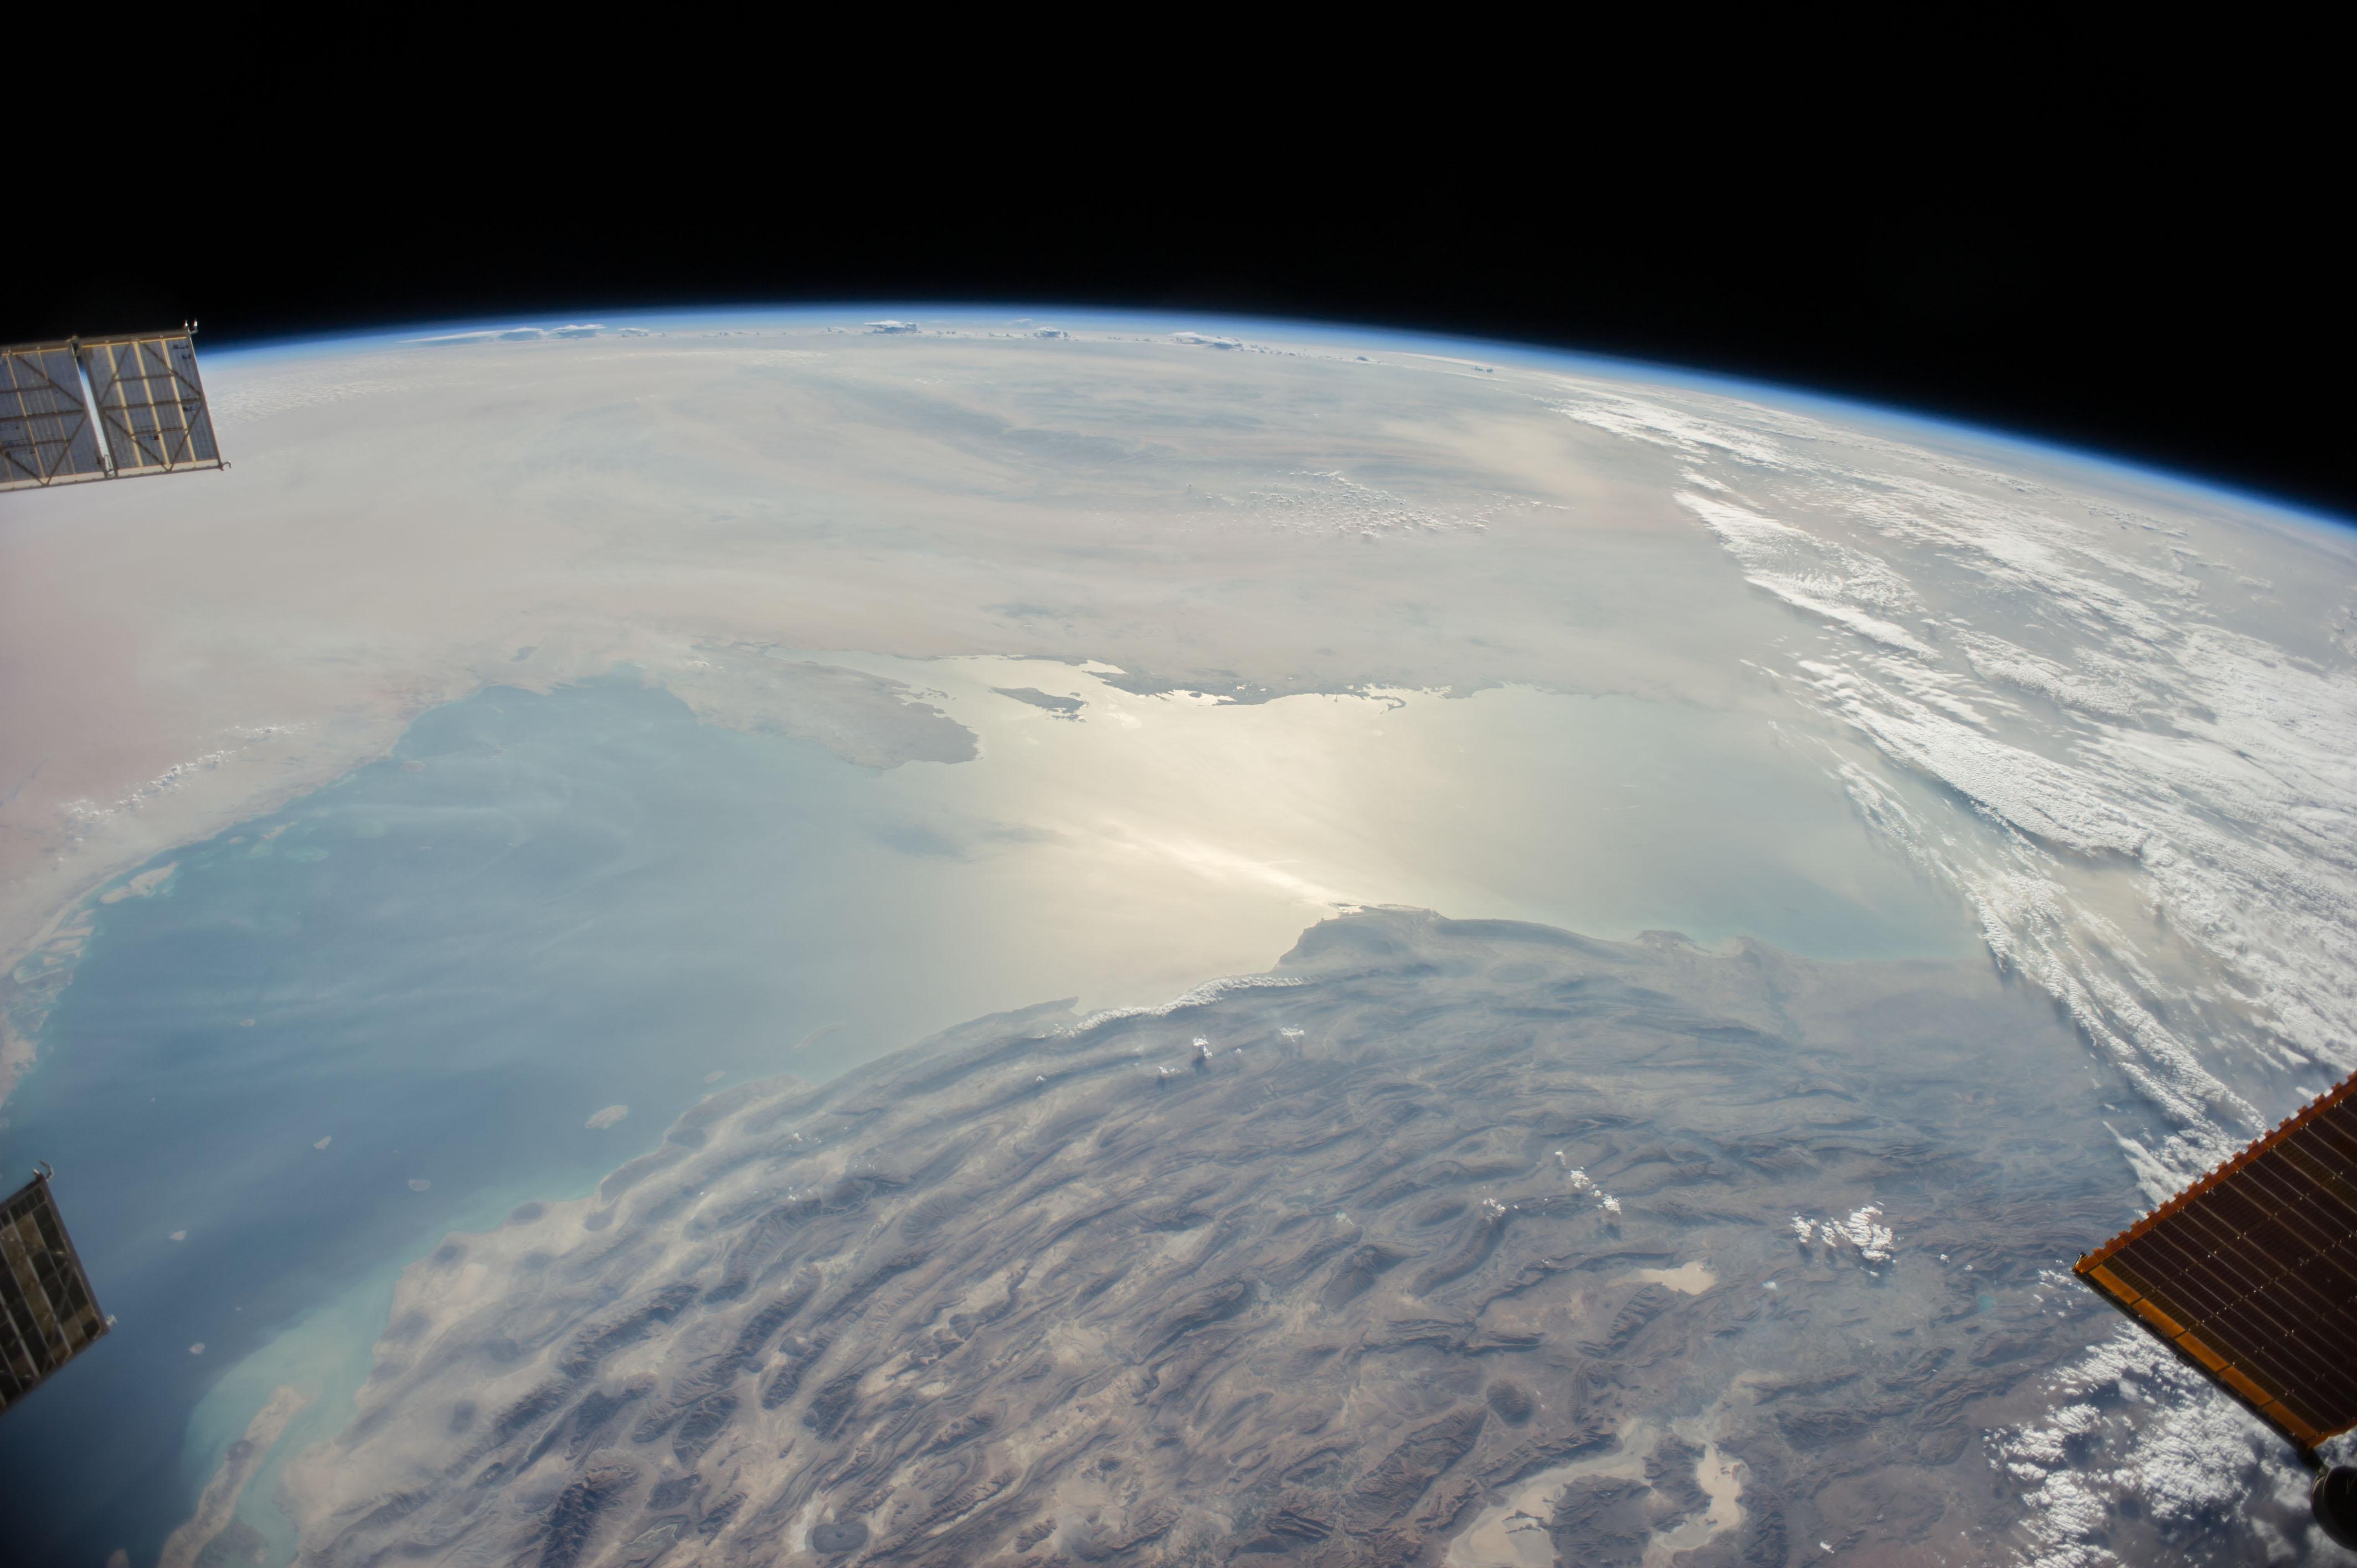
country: IRAN
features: ZAGROS MTS., PERSIAN G., QATAR, BAHRAIN, LAVAN I., KISH I., ATMOSPHERIC LIMB
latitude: 27.5
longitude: 52.0
